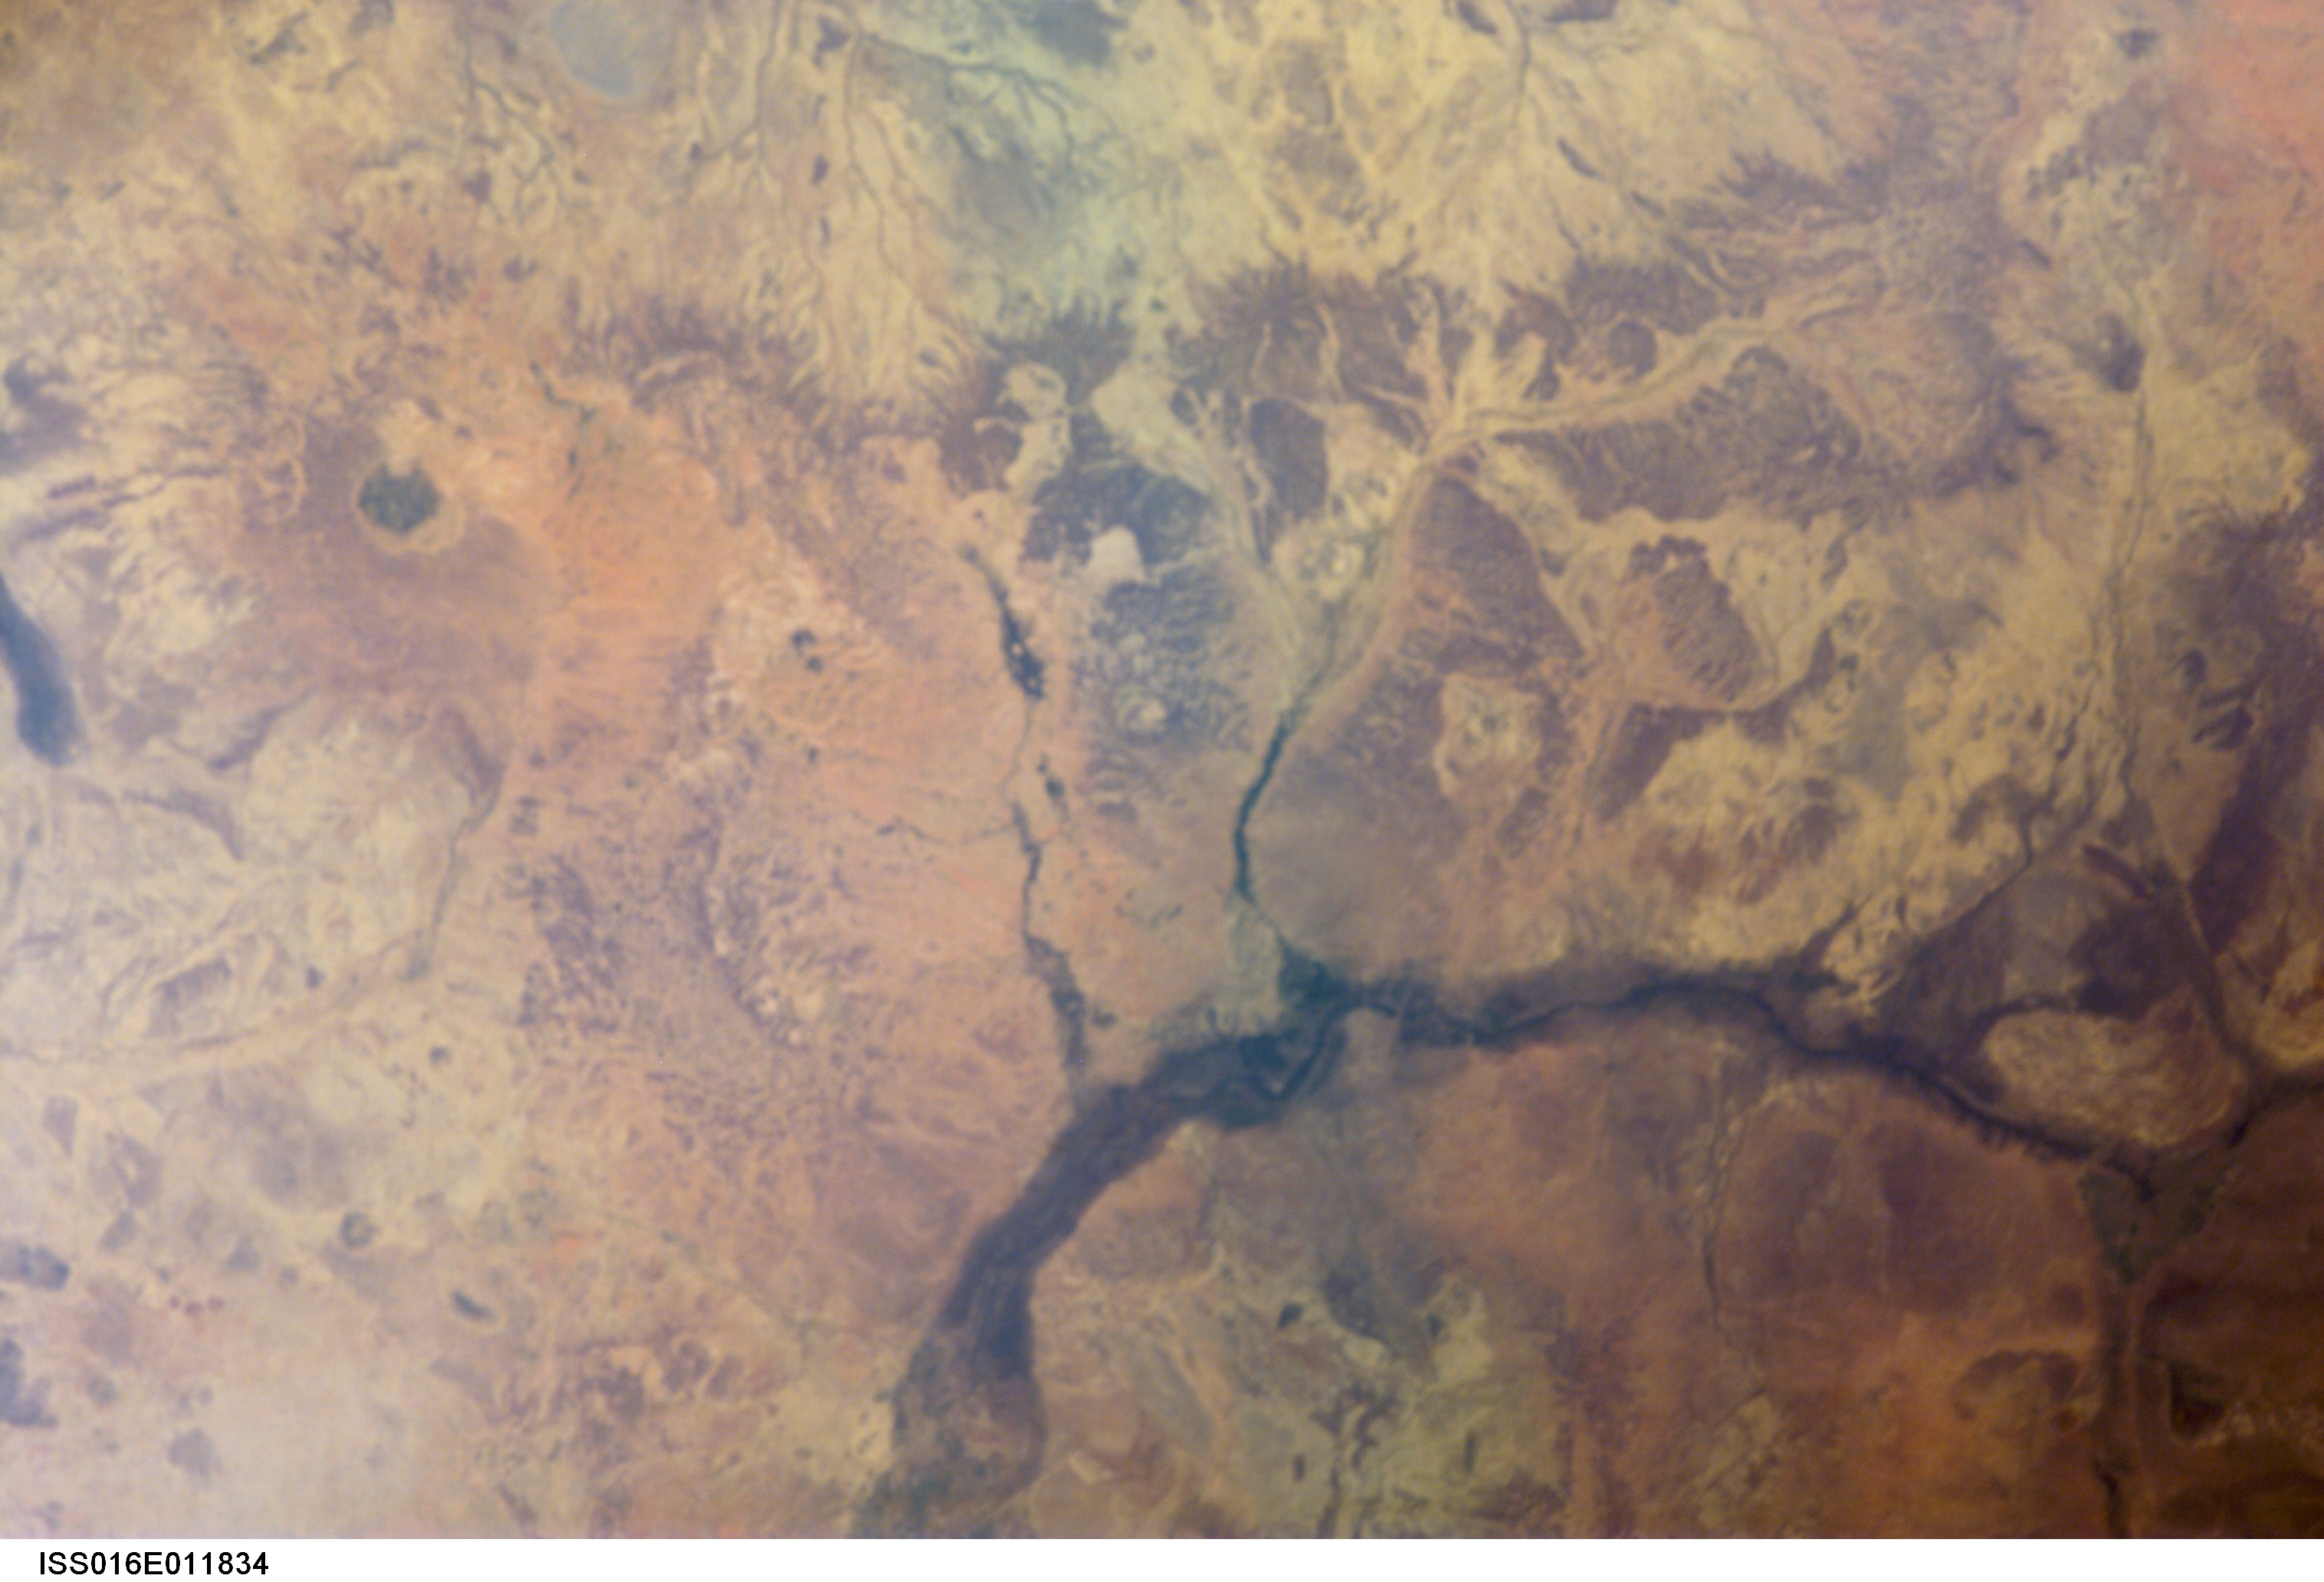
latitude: 15.9
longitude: -7.2
